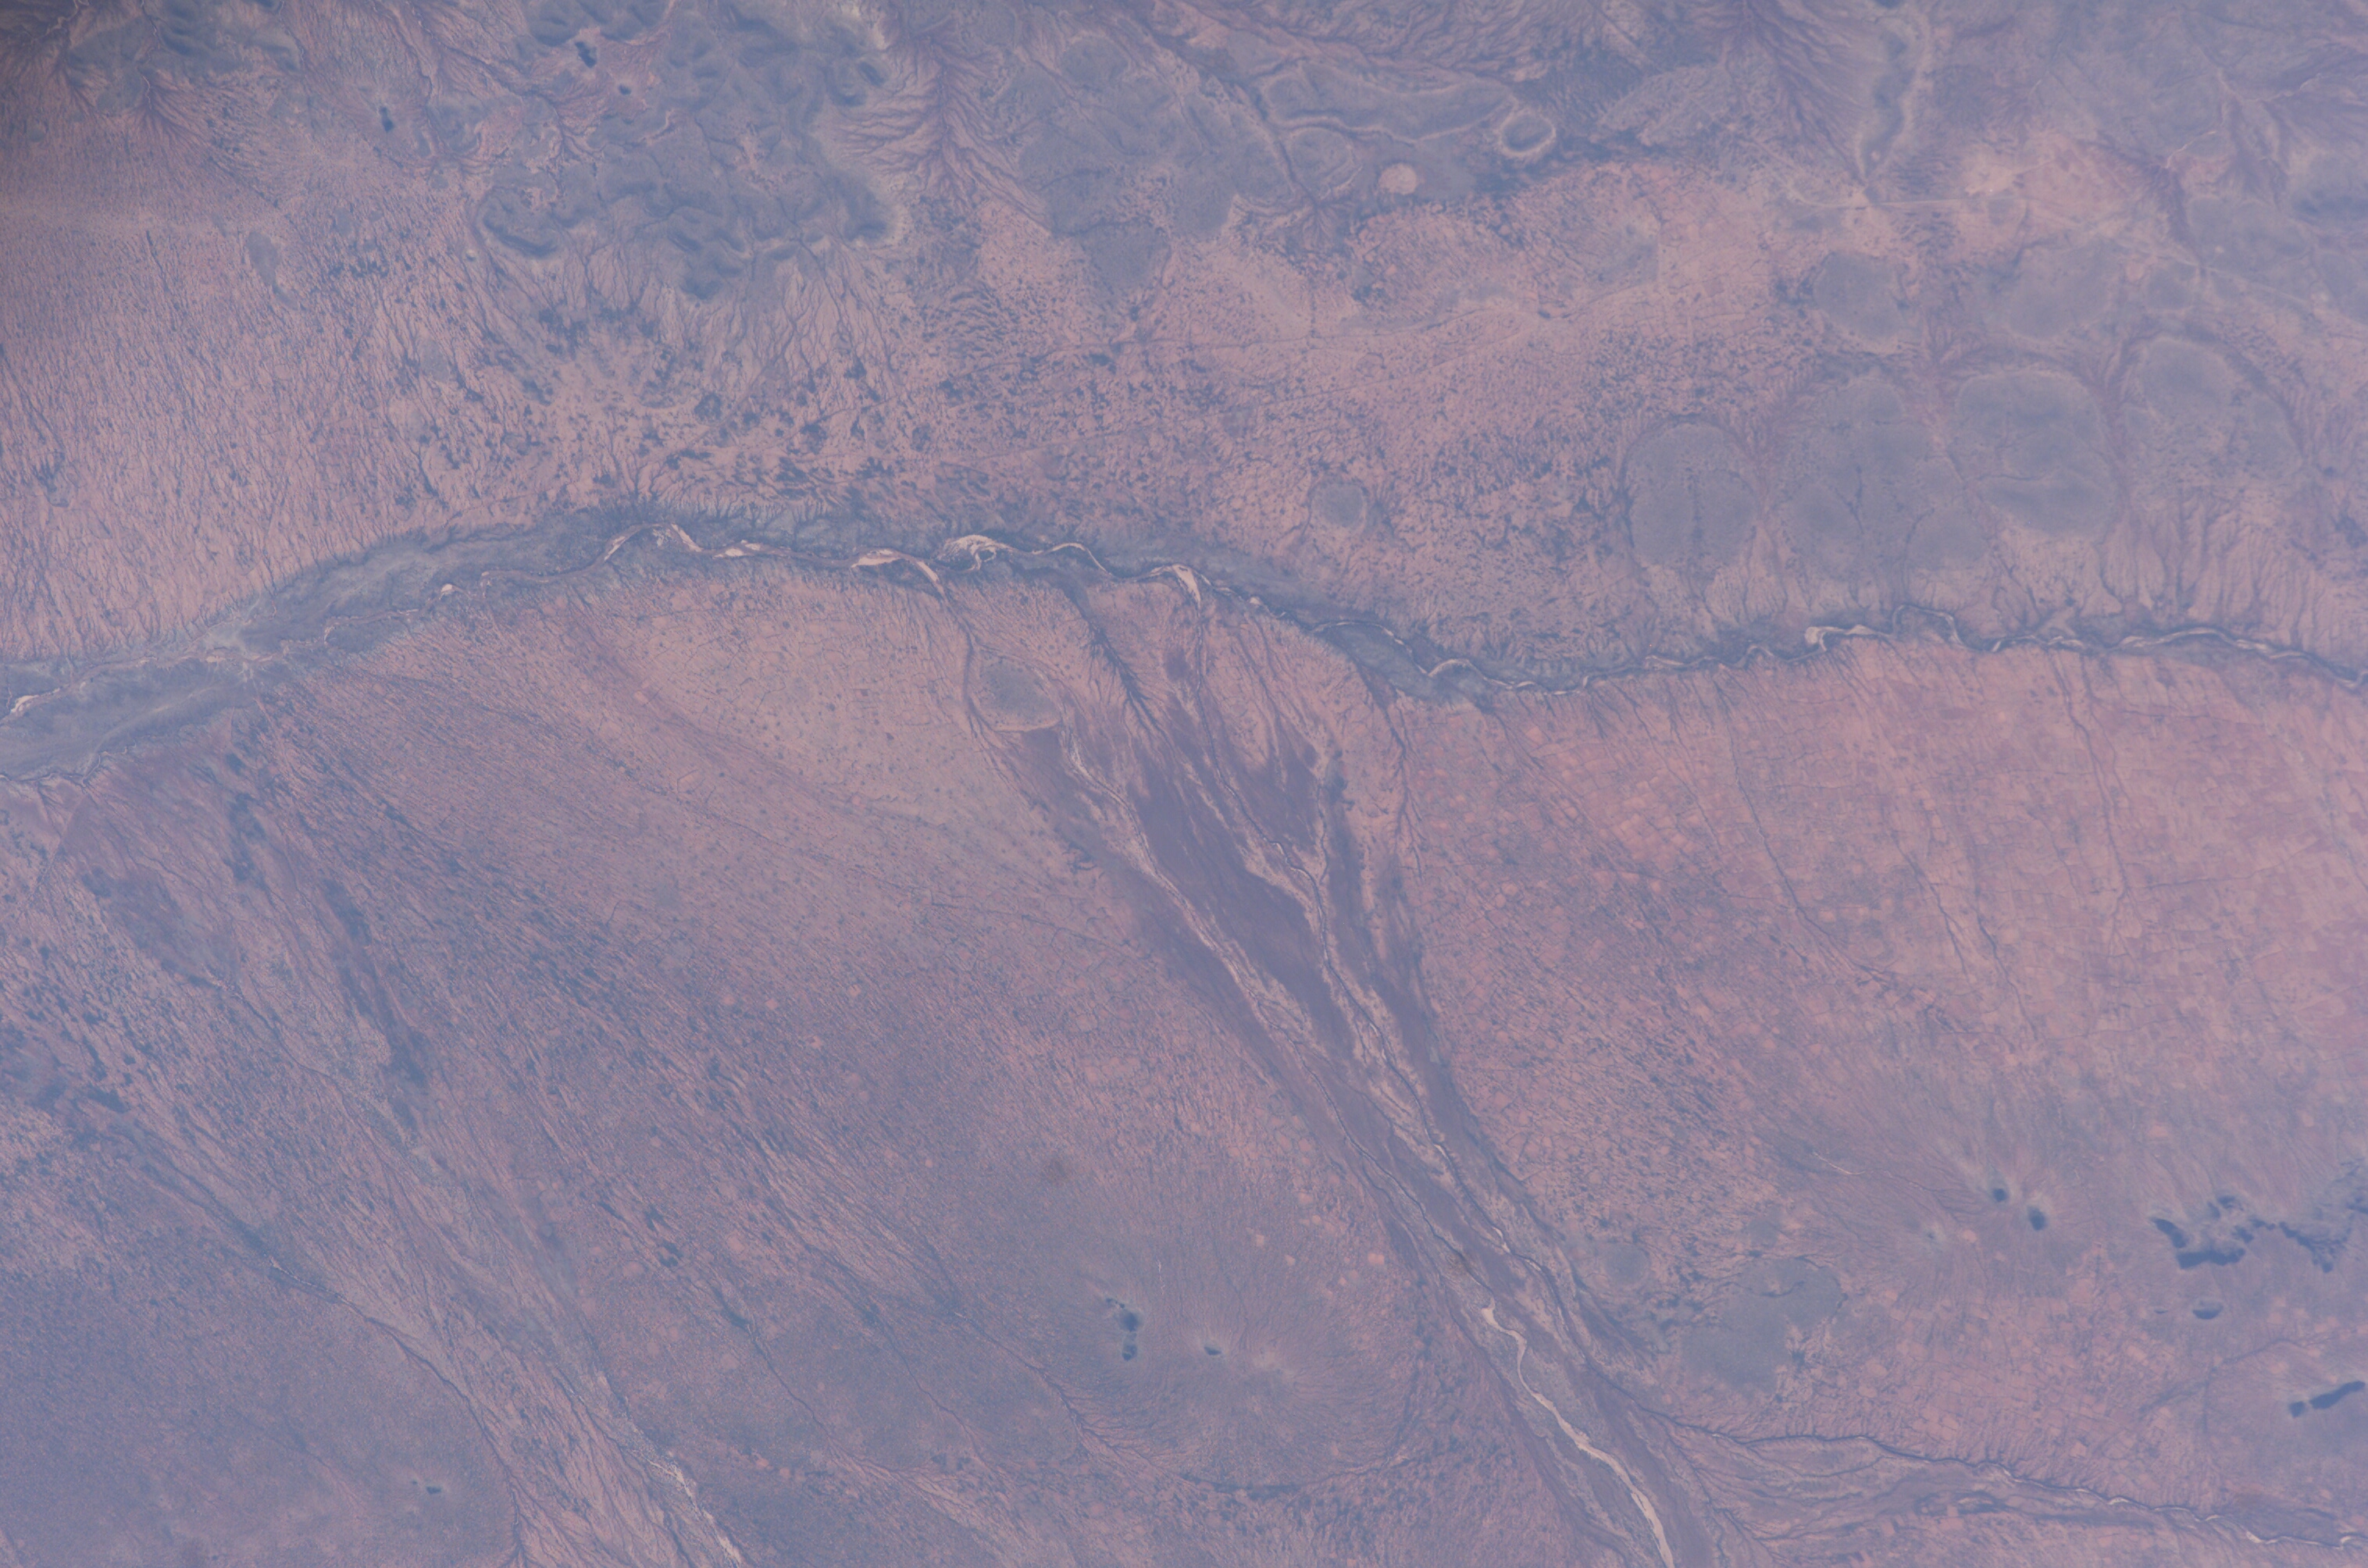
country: ETHIOPIA
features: ERER RIVER, DEGEH BUR
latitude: 8.0
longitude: 43.7
